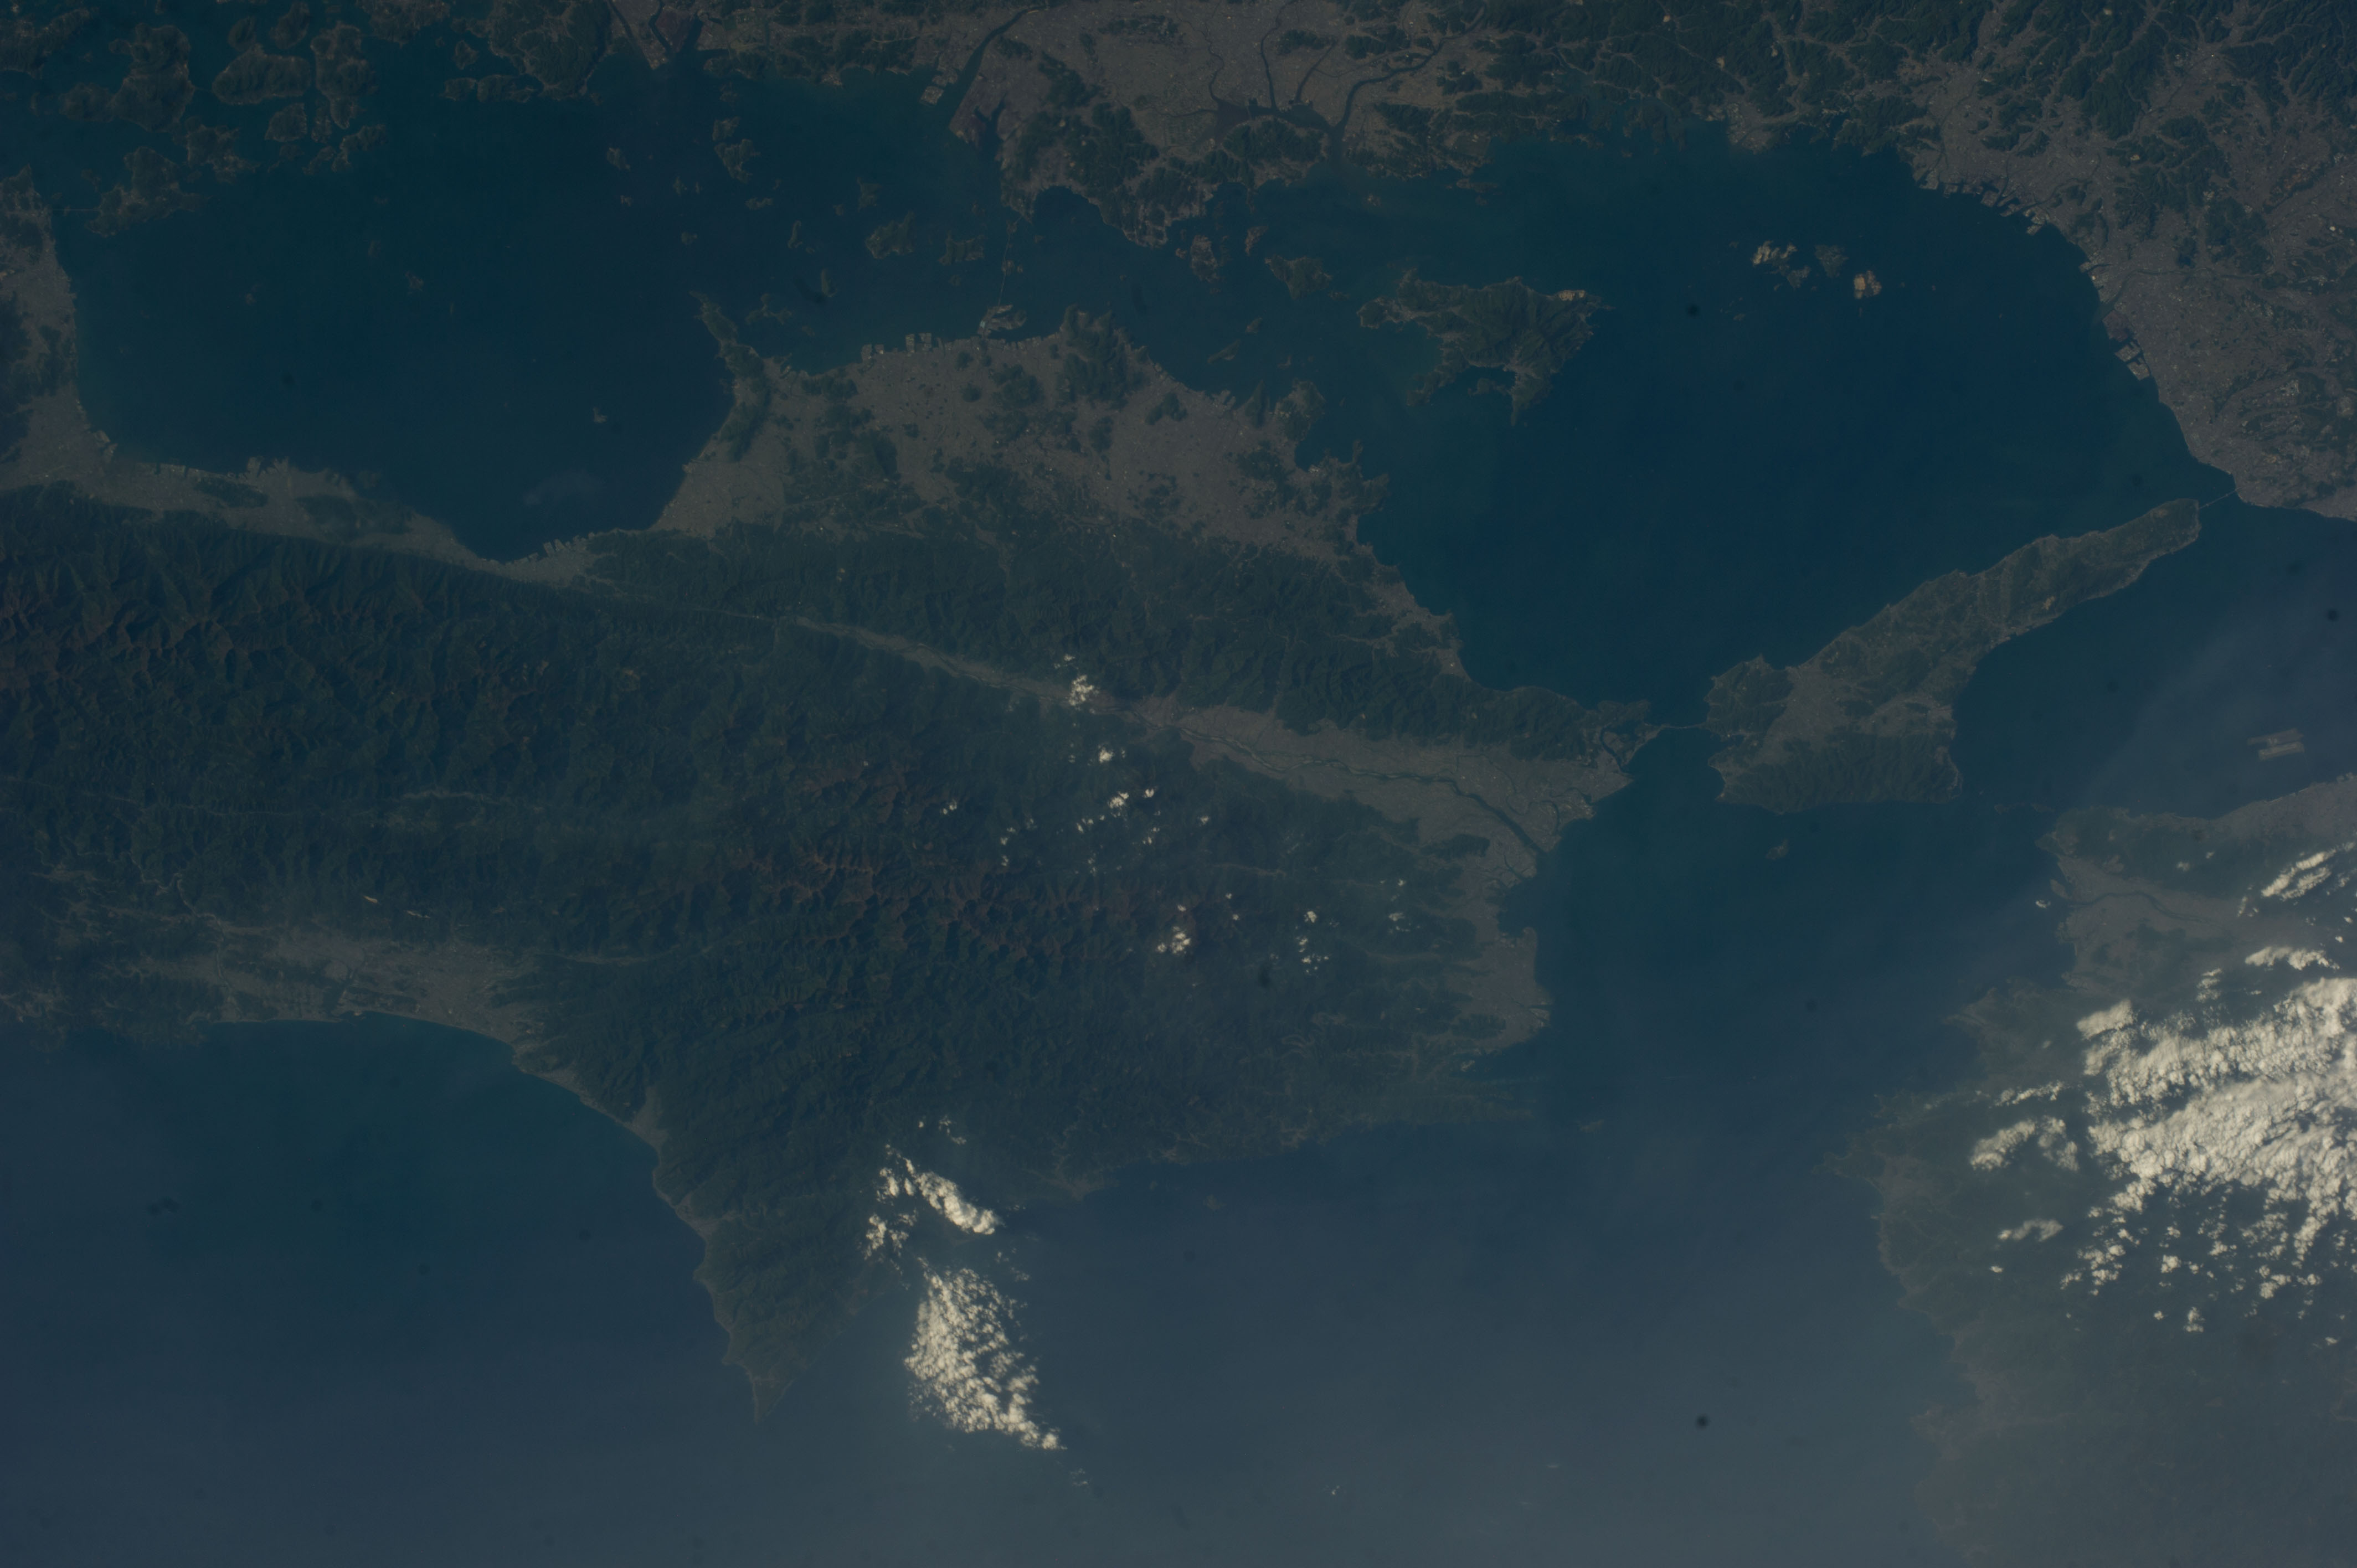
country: JAPAN
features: AWAJI, OSAKA BAY, HARIMA-NADA SEA, AKASHI, NARUTO, SUMOTO, MINAMIAWAJI, KIISUIDO STRAIT, TOKOSHIMA, KOCHI, EHIME, SHODO ISLAND, TAMANO, BINGONADA SEA, HIUCHI-NADA SEA
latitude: 34.0
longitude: 134.2
